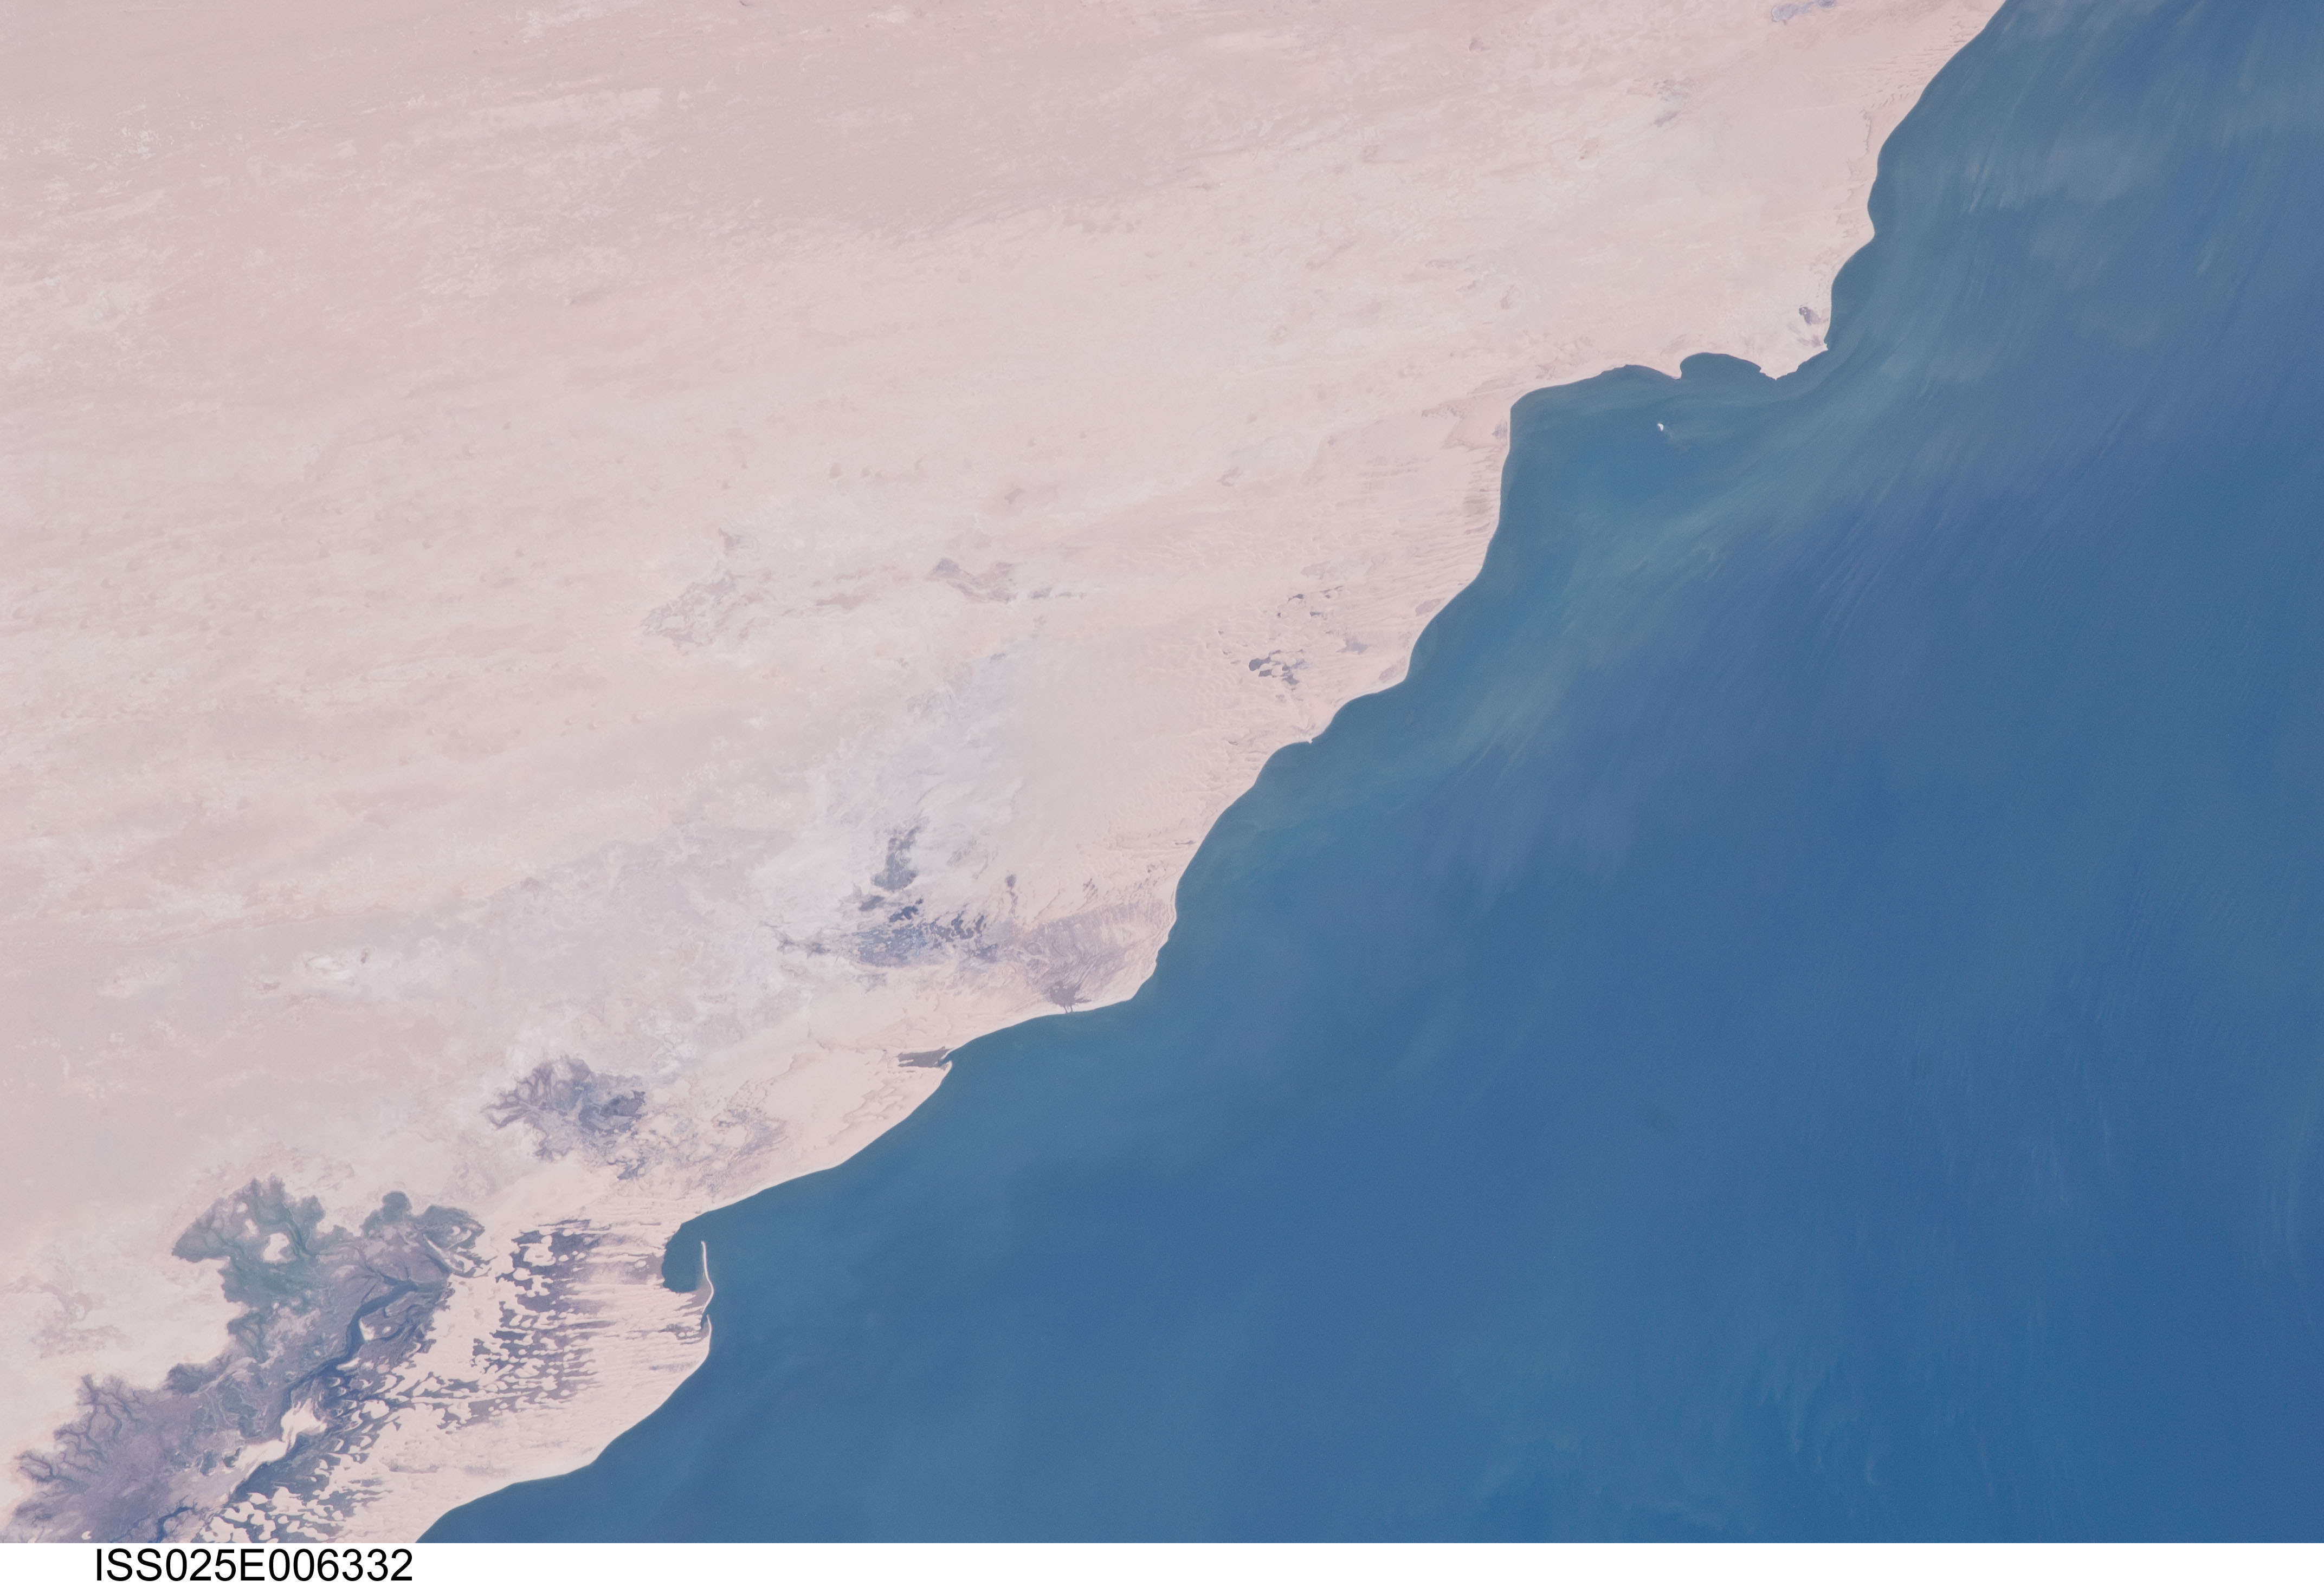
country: MAURITANIA
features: BAY OF LEVRIER COAST, LAGOONS, DUNES
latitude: 20.8
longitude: -16.7
